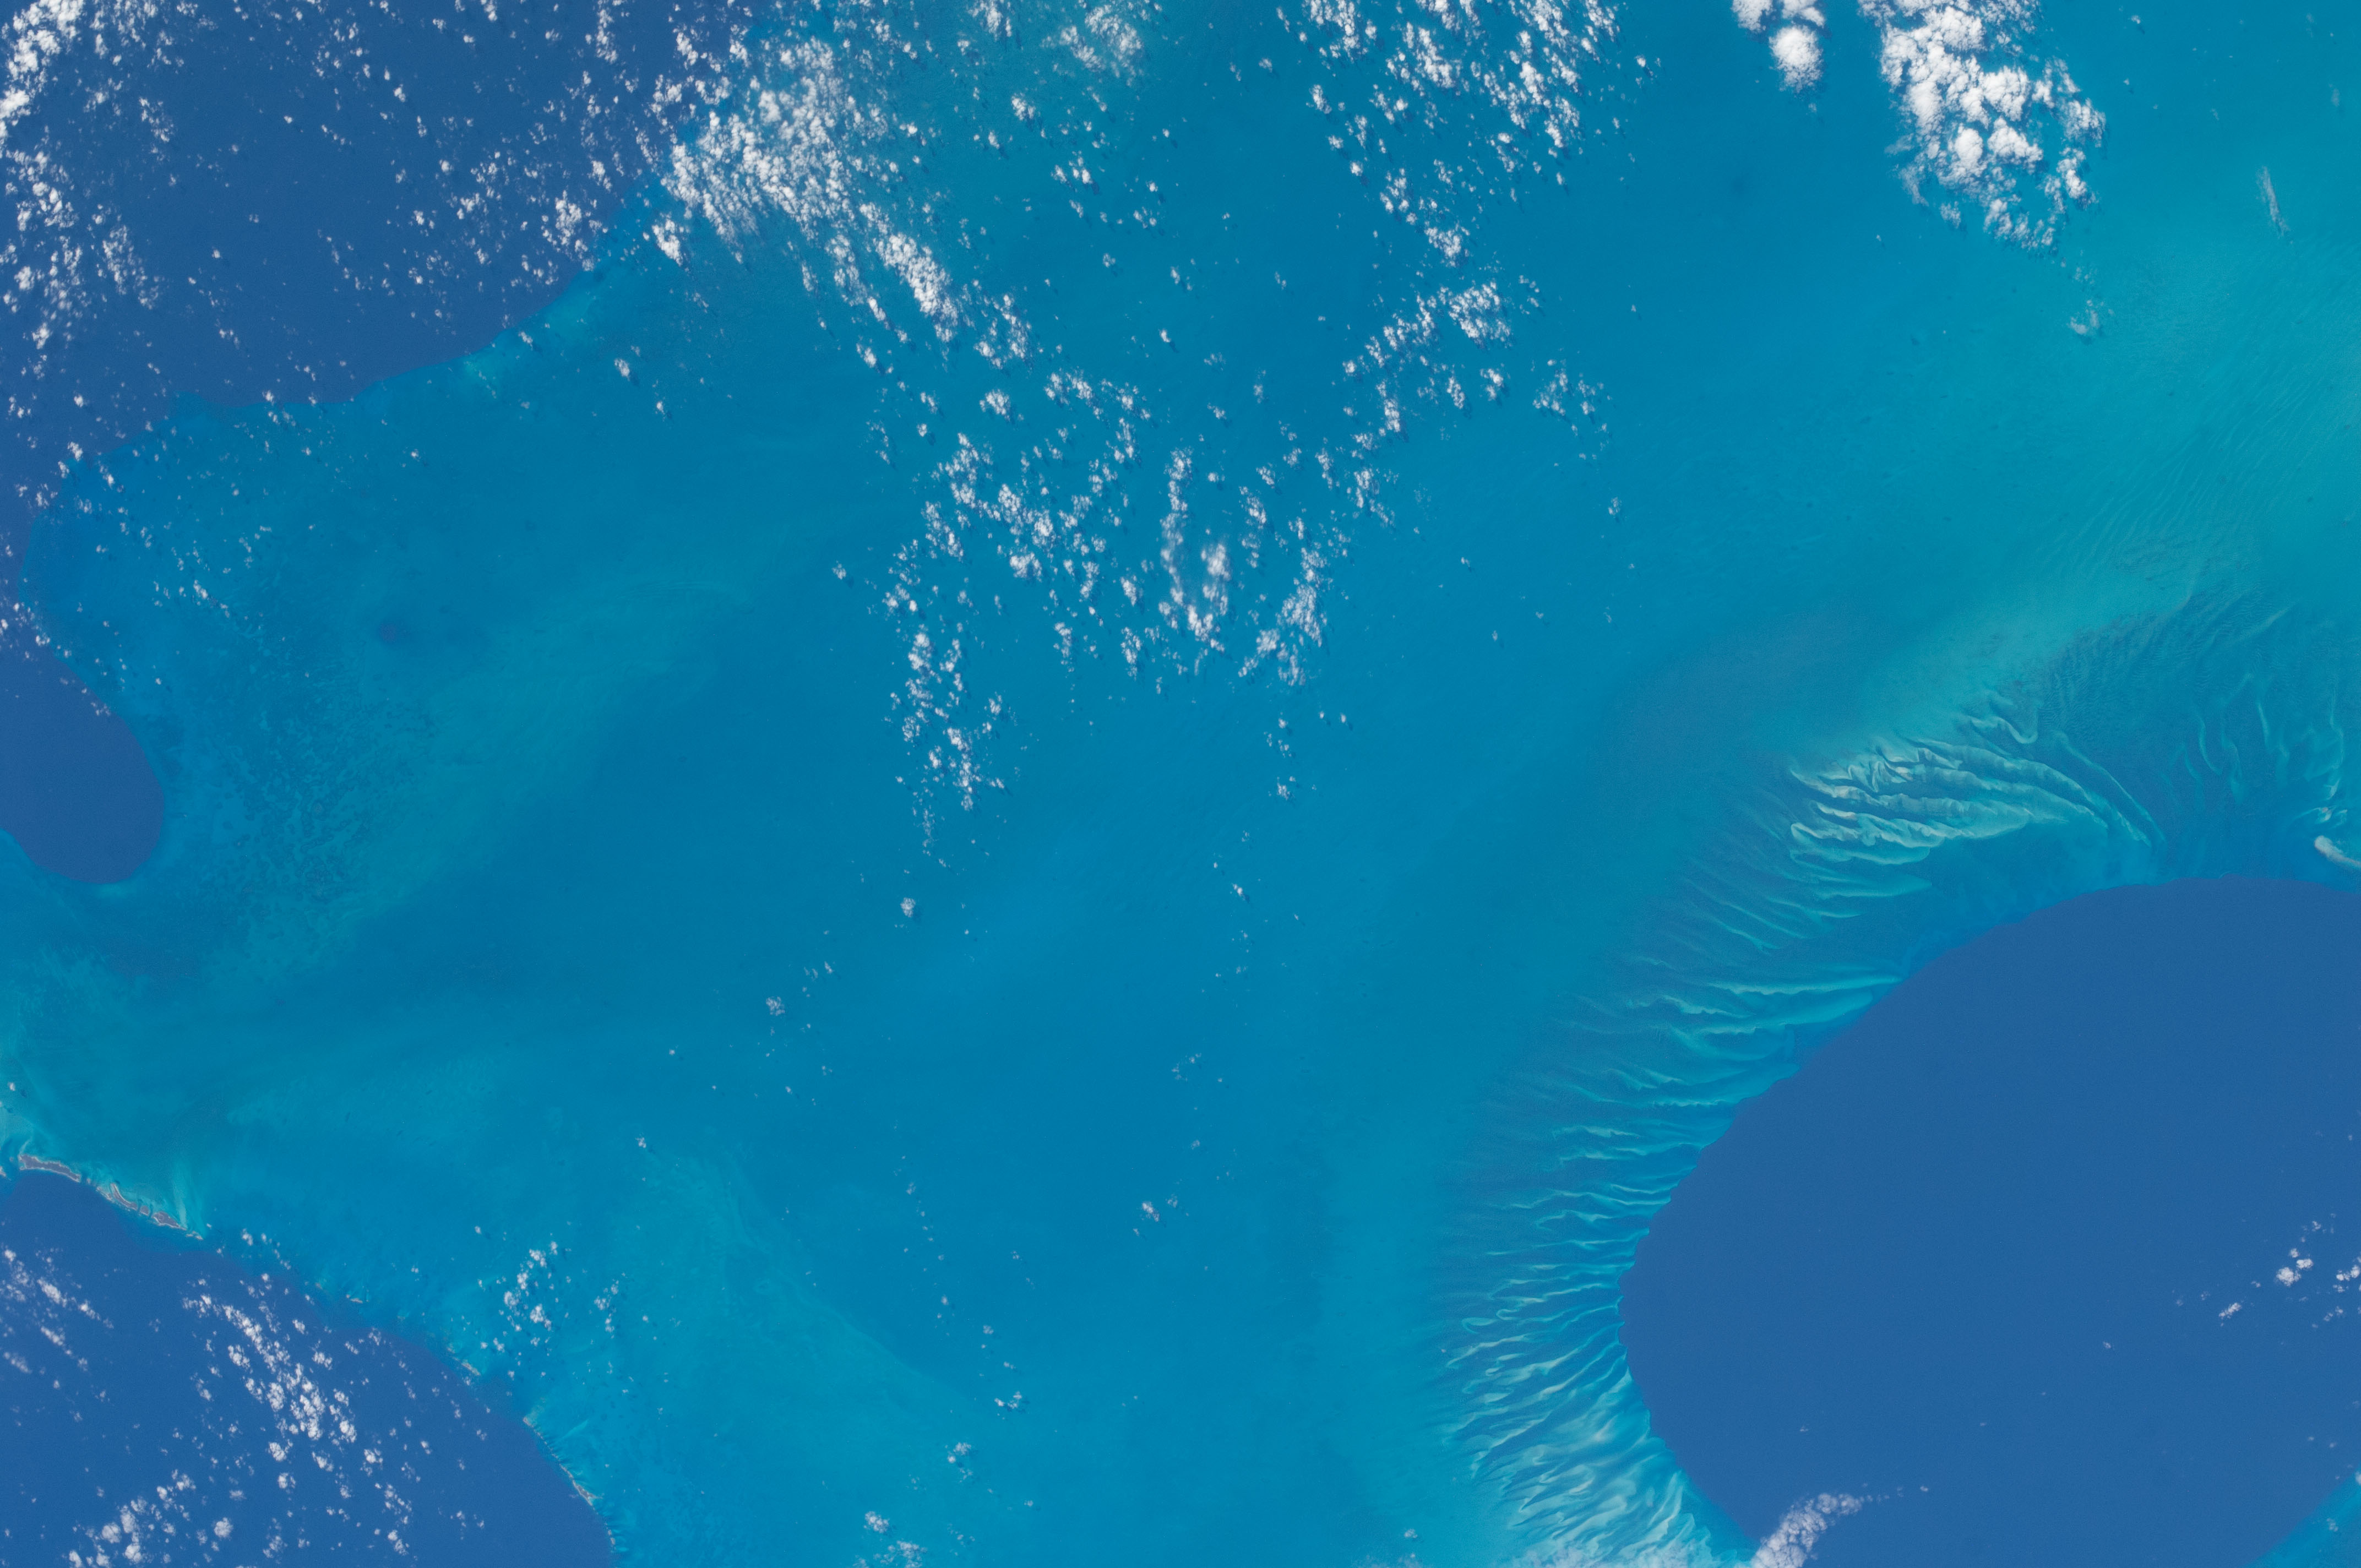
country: BAHAMAS
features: GREAT BAHAMA BANK, TONGUE OF THE OCEAN
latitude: 23.0
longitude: -76.5
